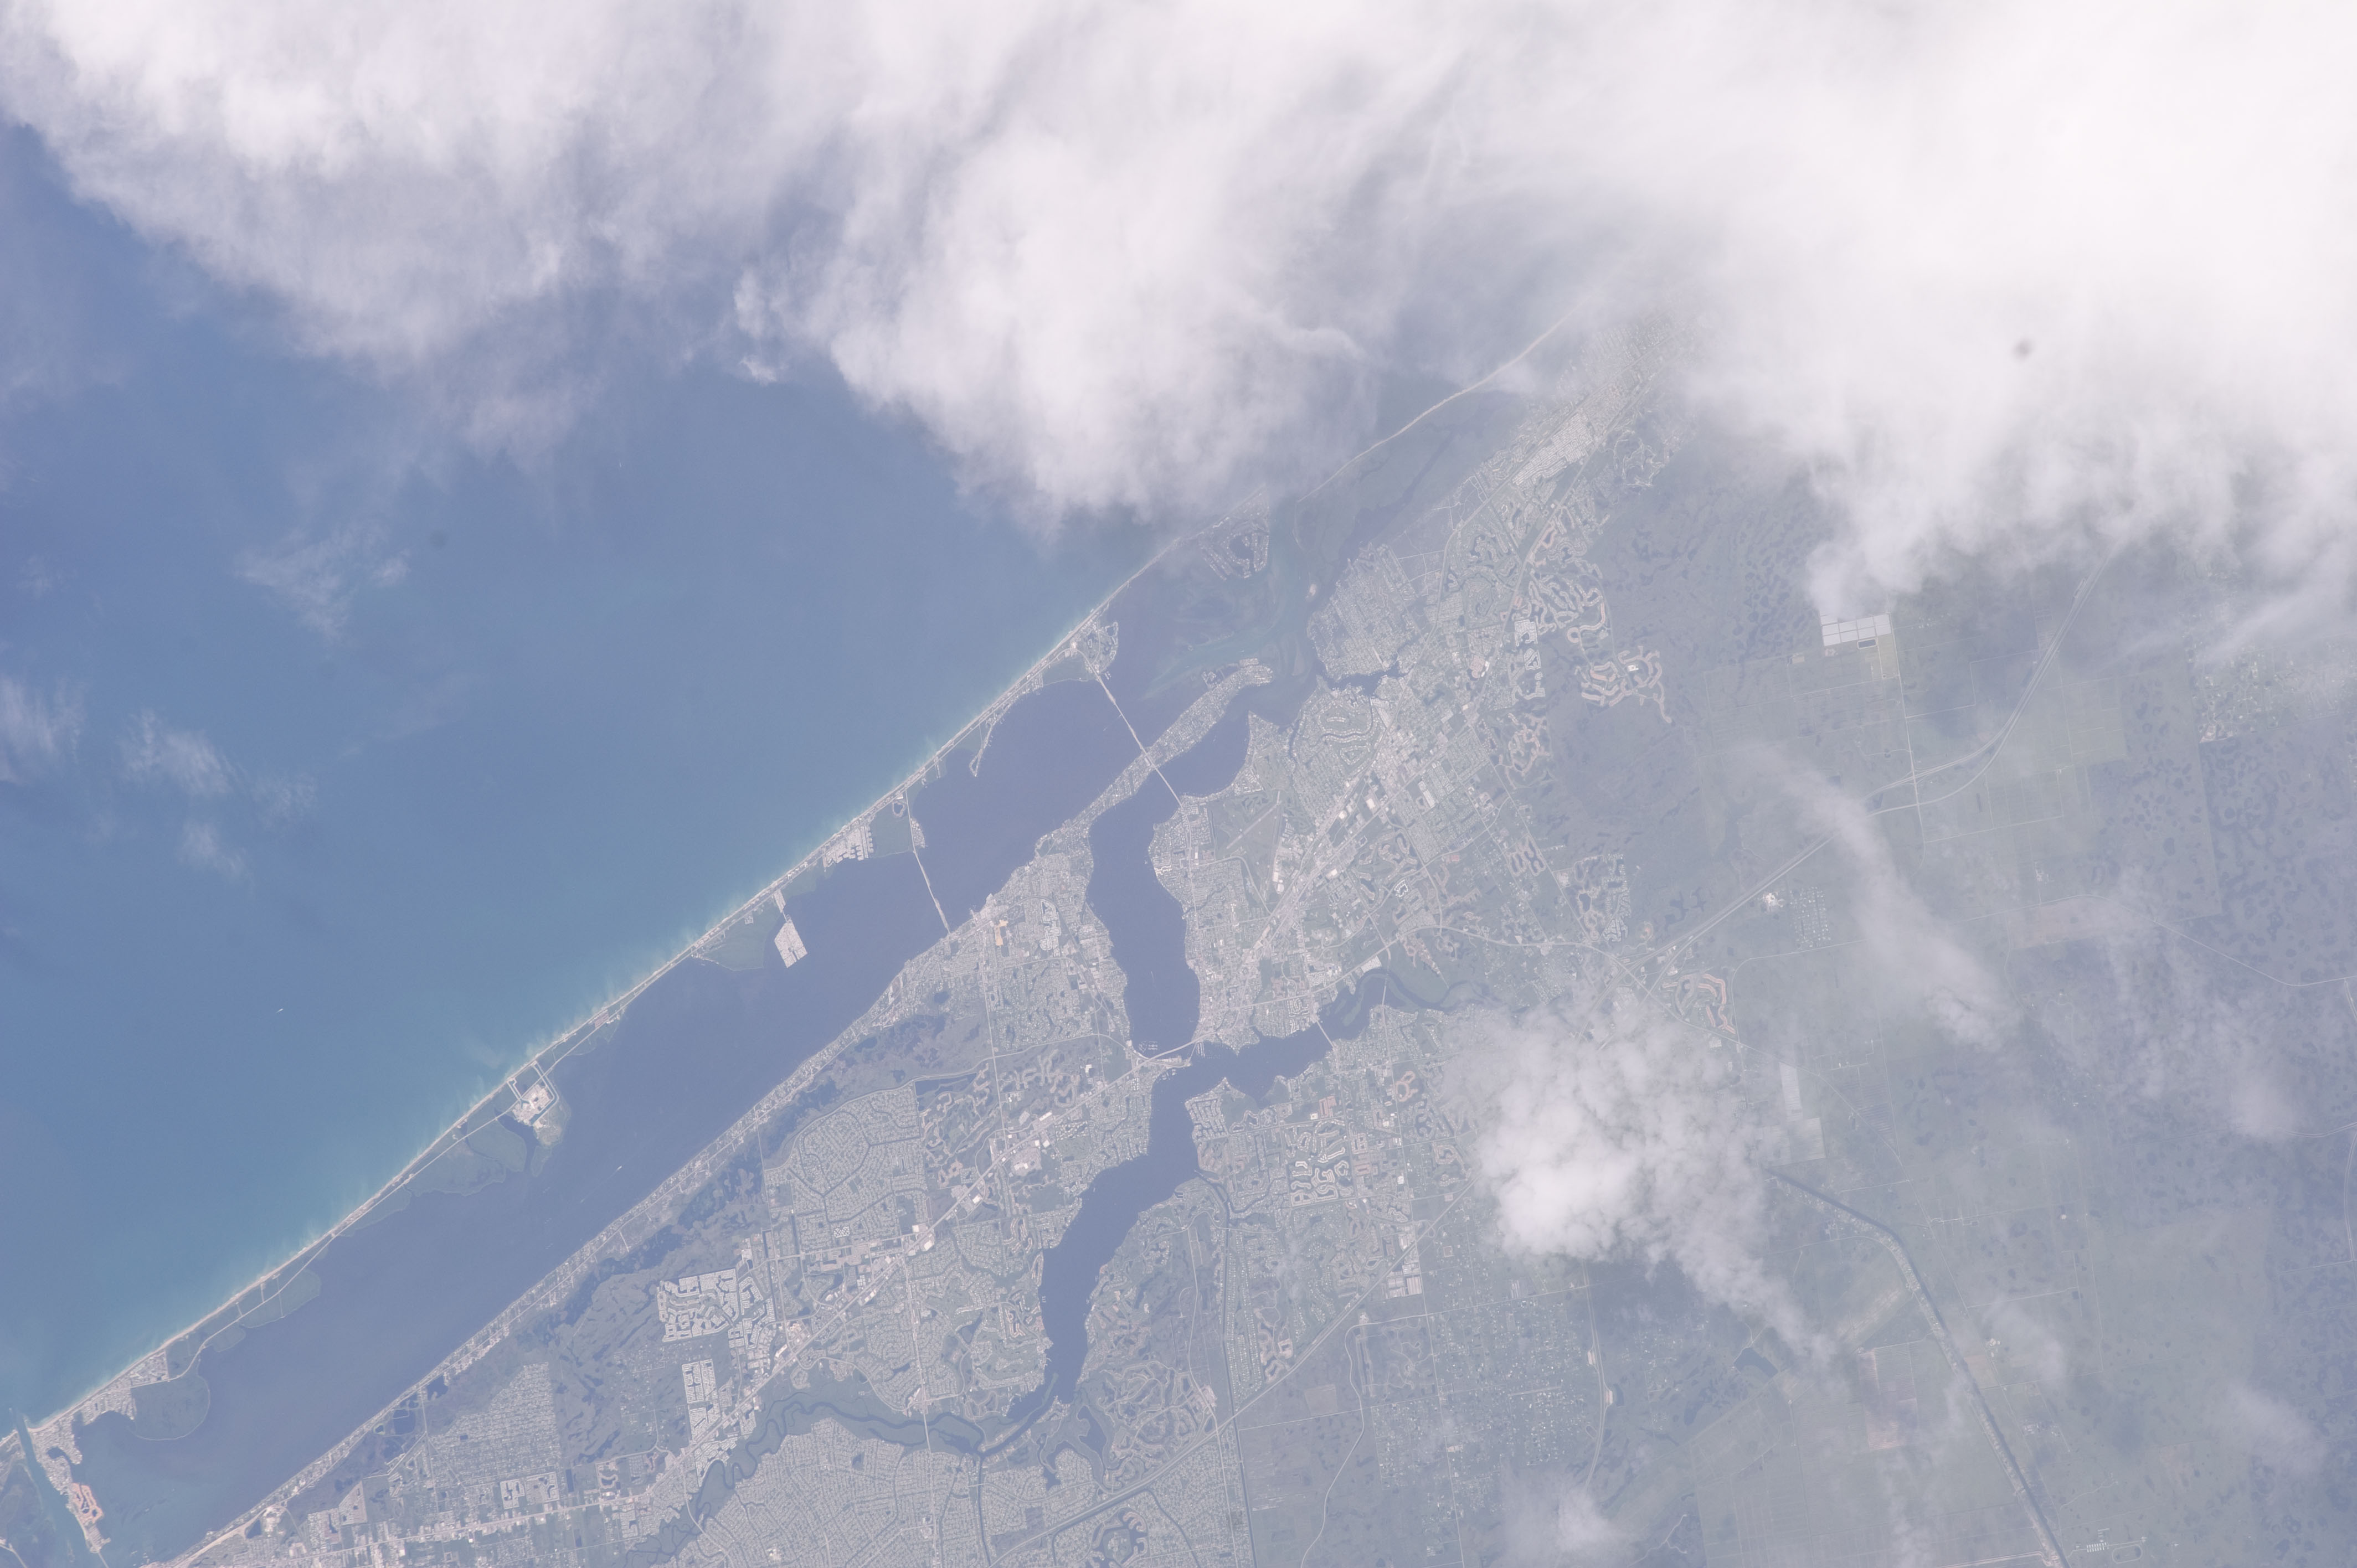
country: USA-FLORIDA
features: INDIAN R., STUART, ROADS, NETTLES I.
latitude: 27.2
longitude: -80.3
